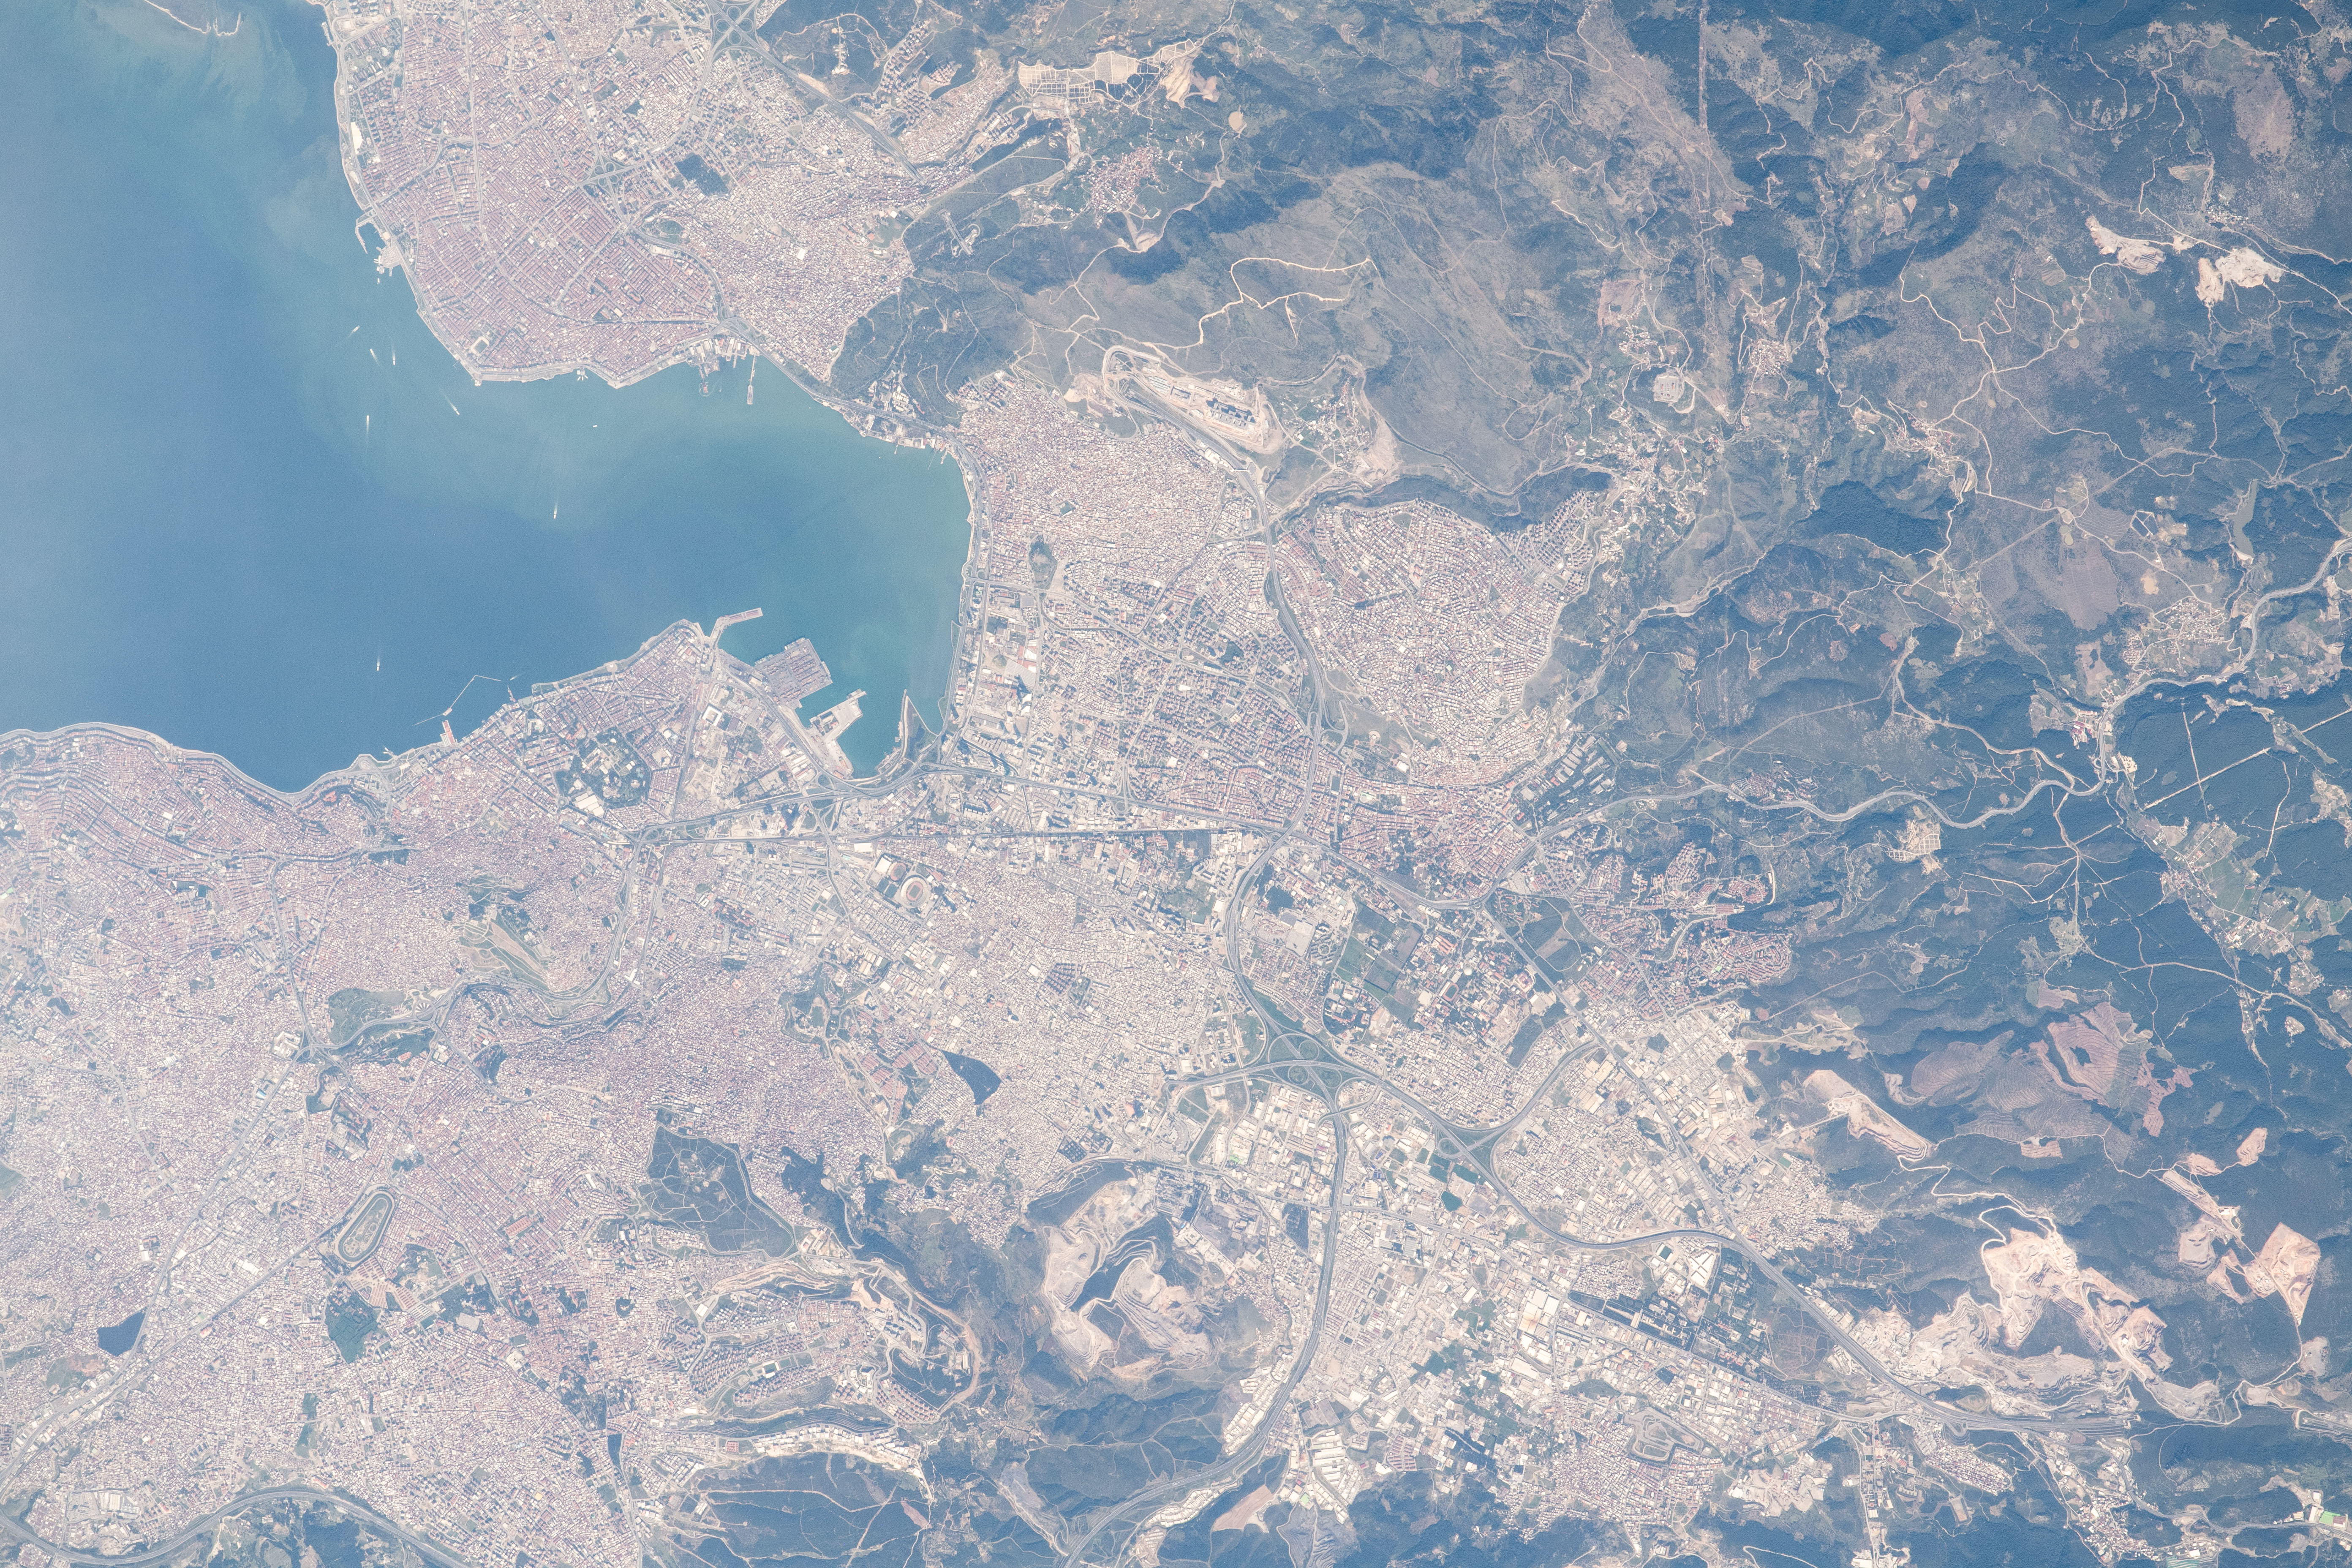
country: TURKEY
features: IZMIR TICARET ODASI HATIRA ORMANI, NASRETTIN HOCA PARKI
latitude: 38.4
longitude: 27.1
